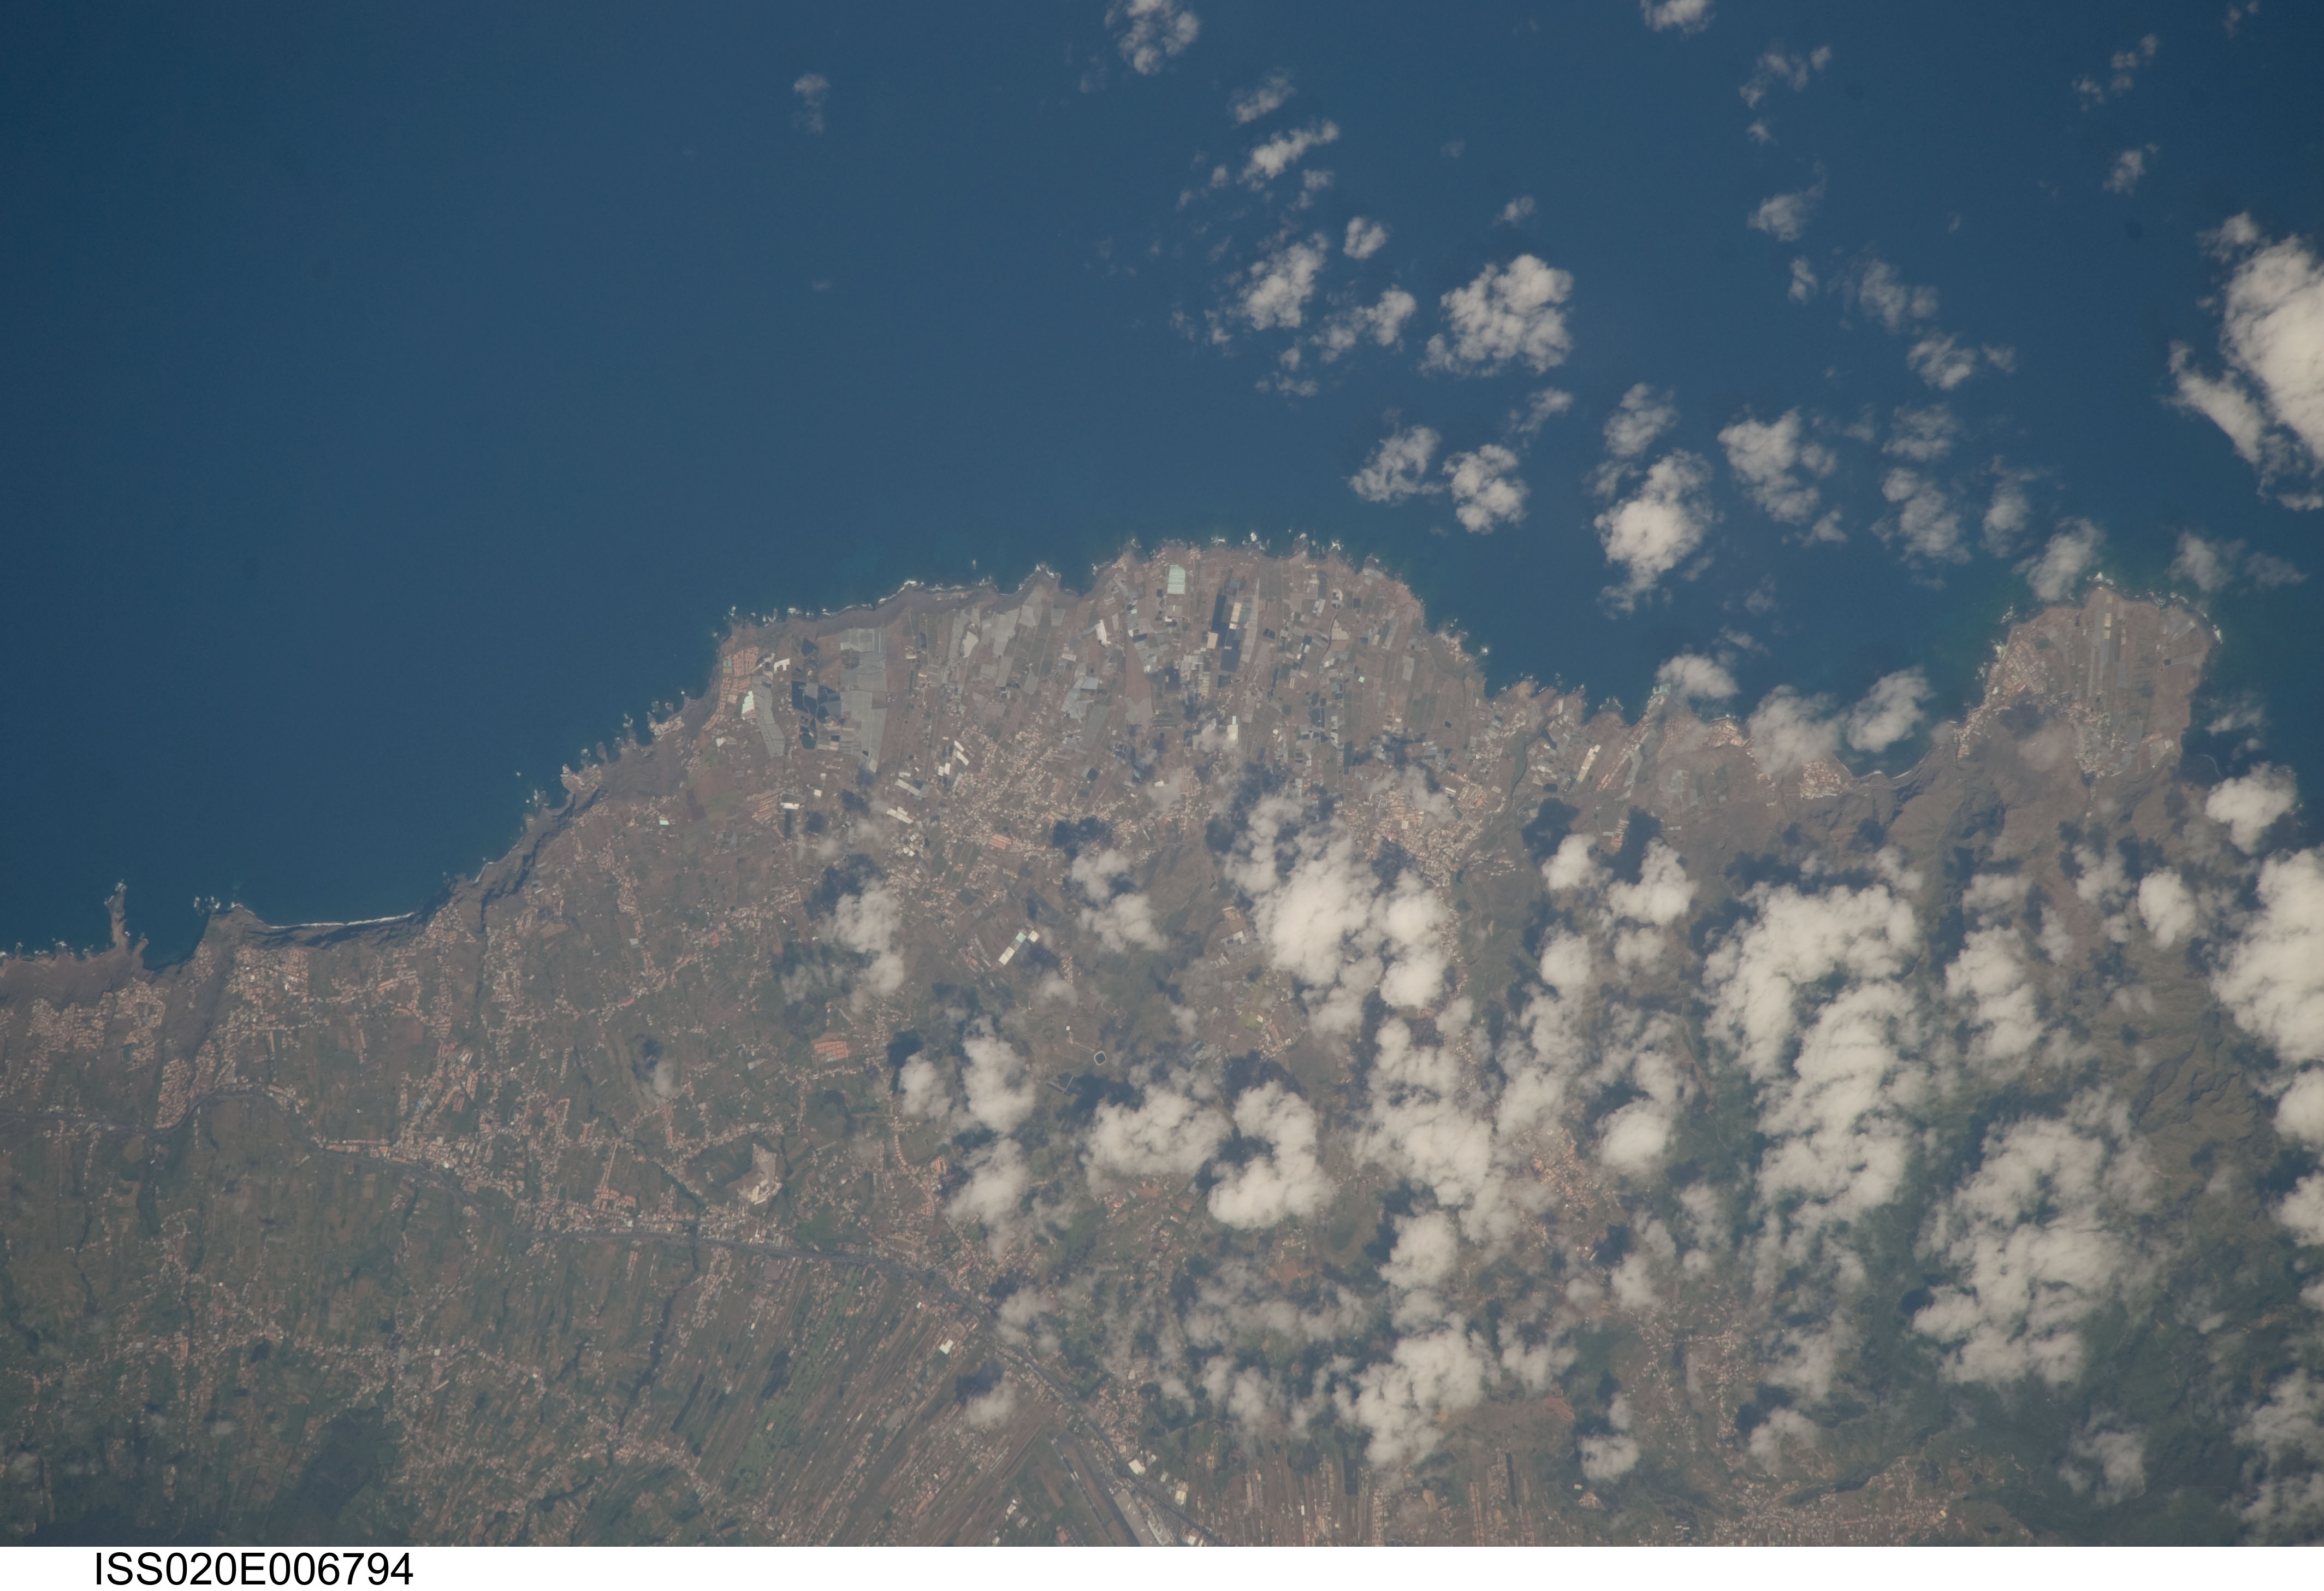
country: CANARY ISLANDS
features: N. COAST OF TENERIFE I., TEJINA AREA
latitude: 28.5
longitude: -16.4
